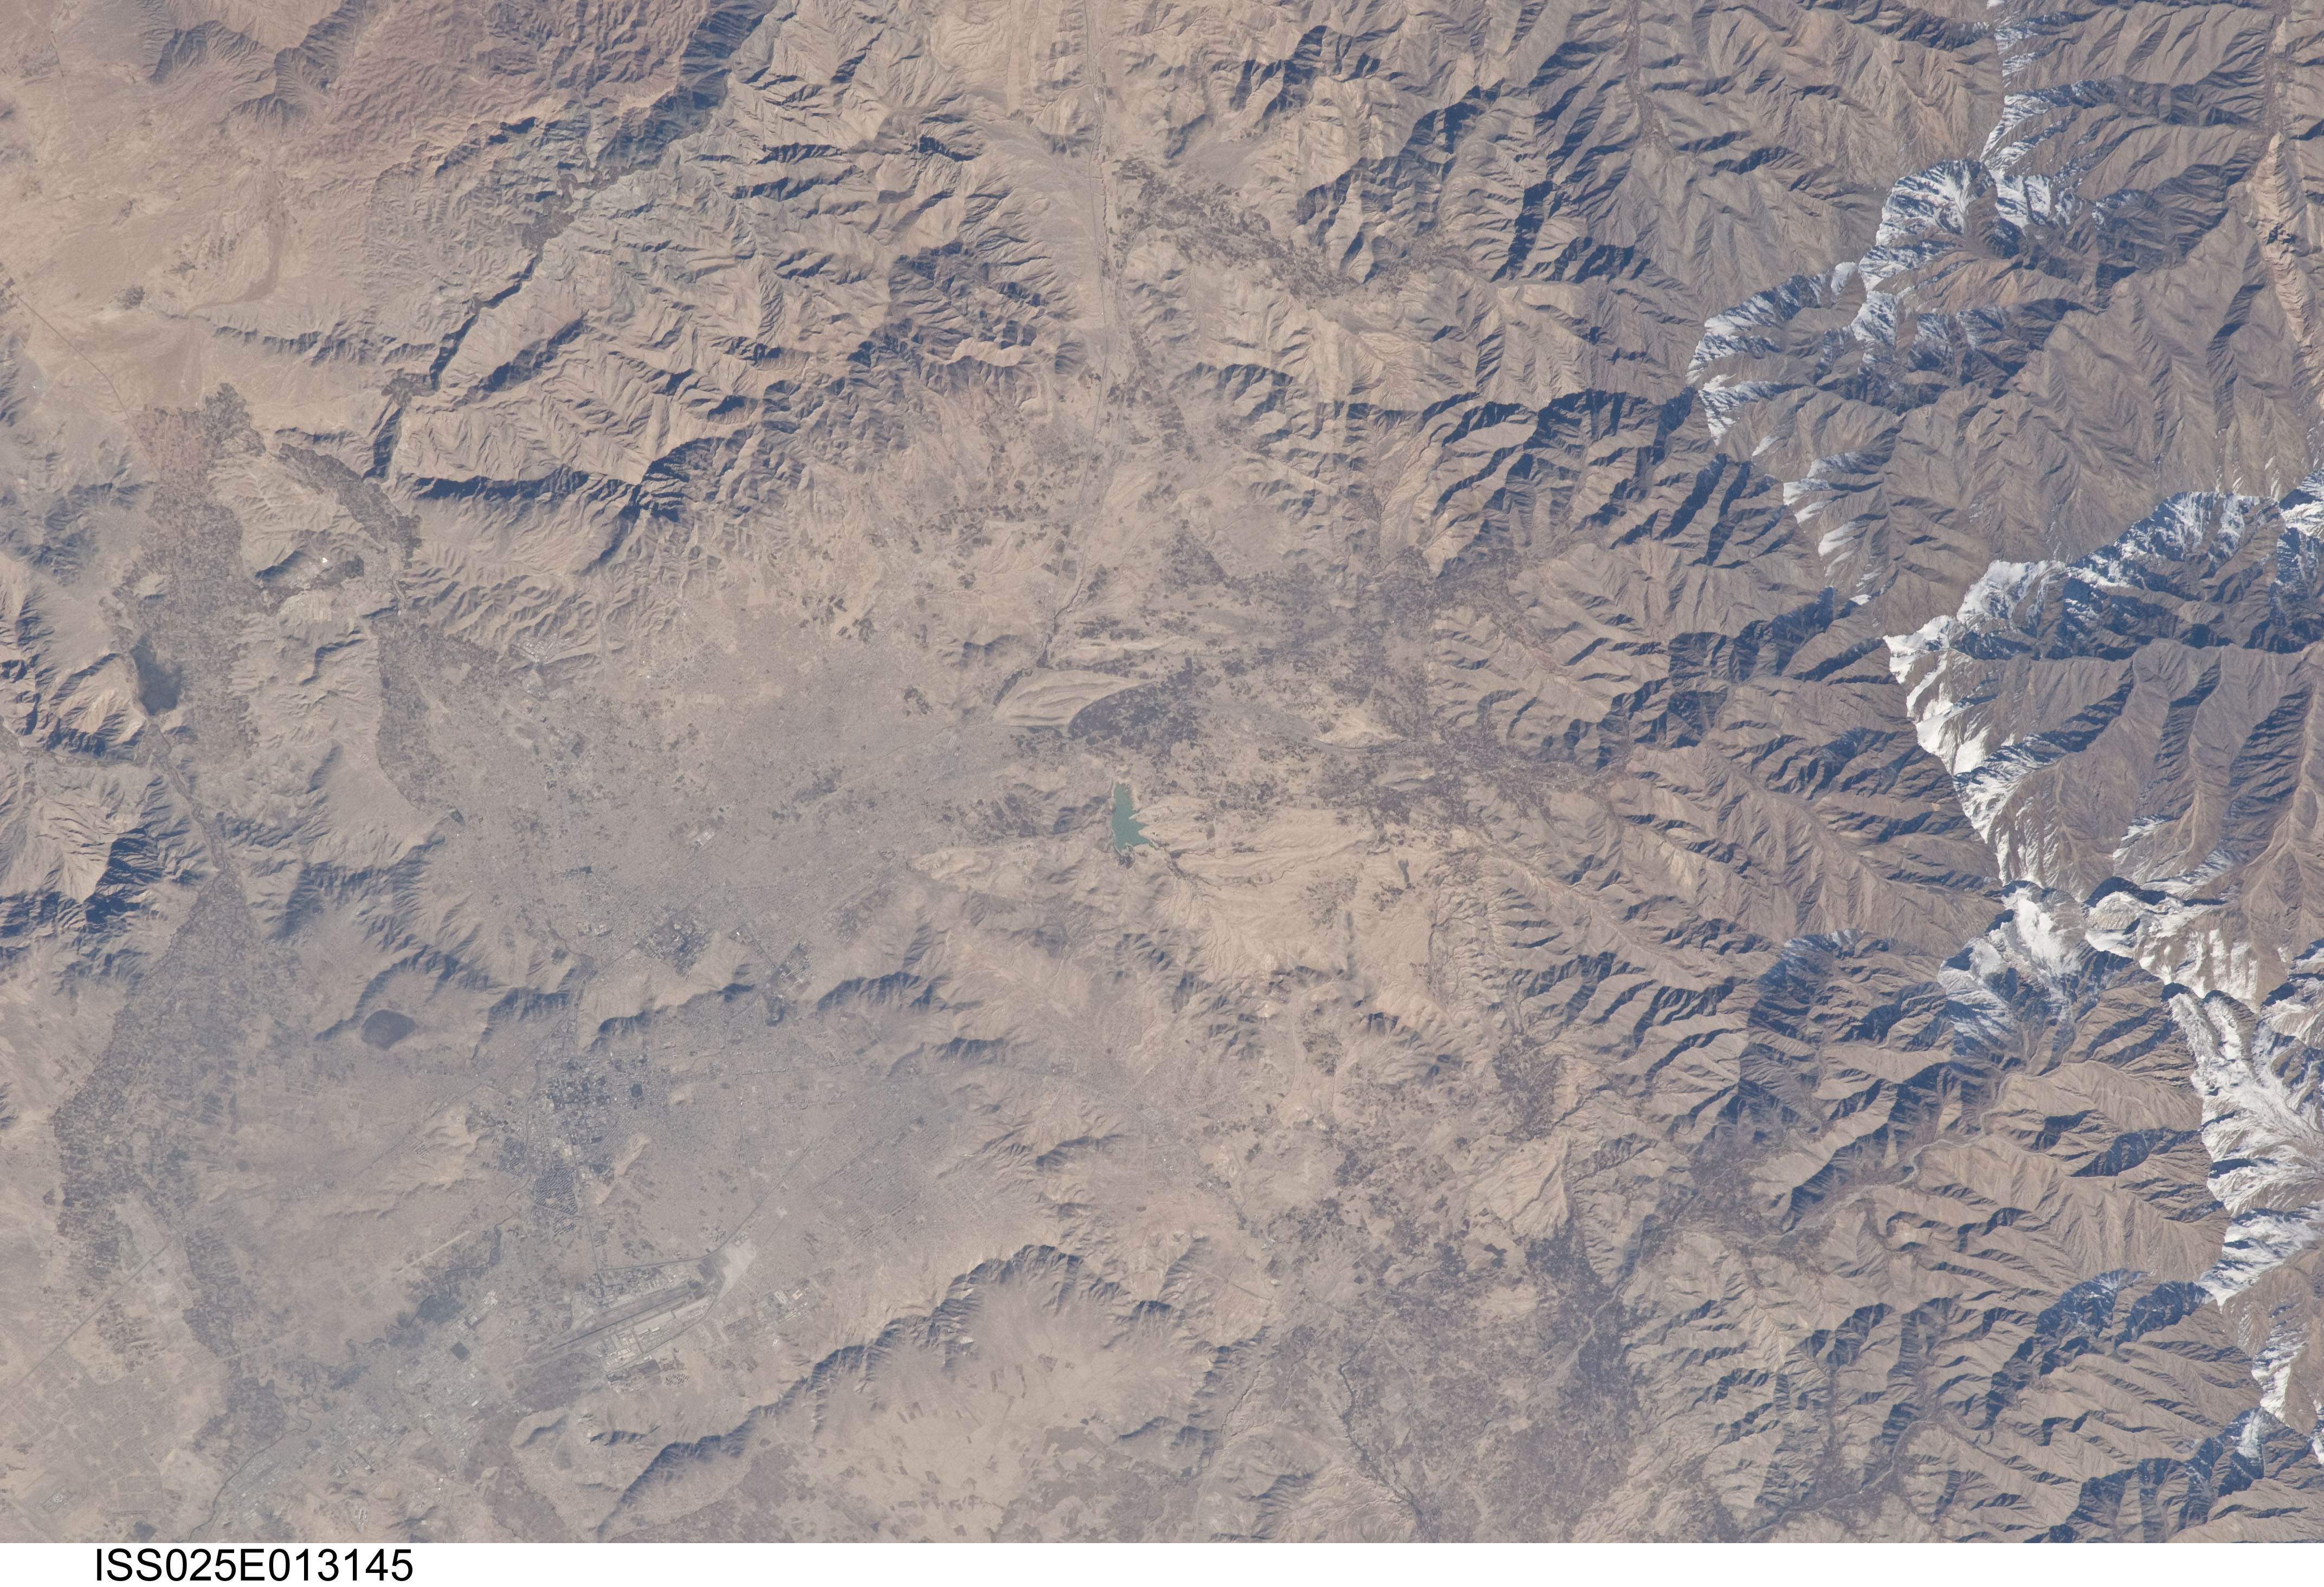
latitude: 34.6
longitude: 69.0
